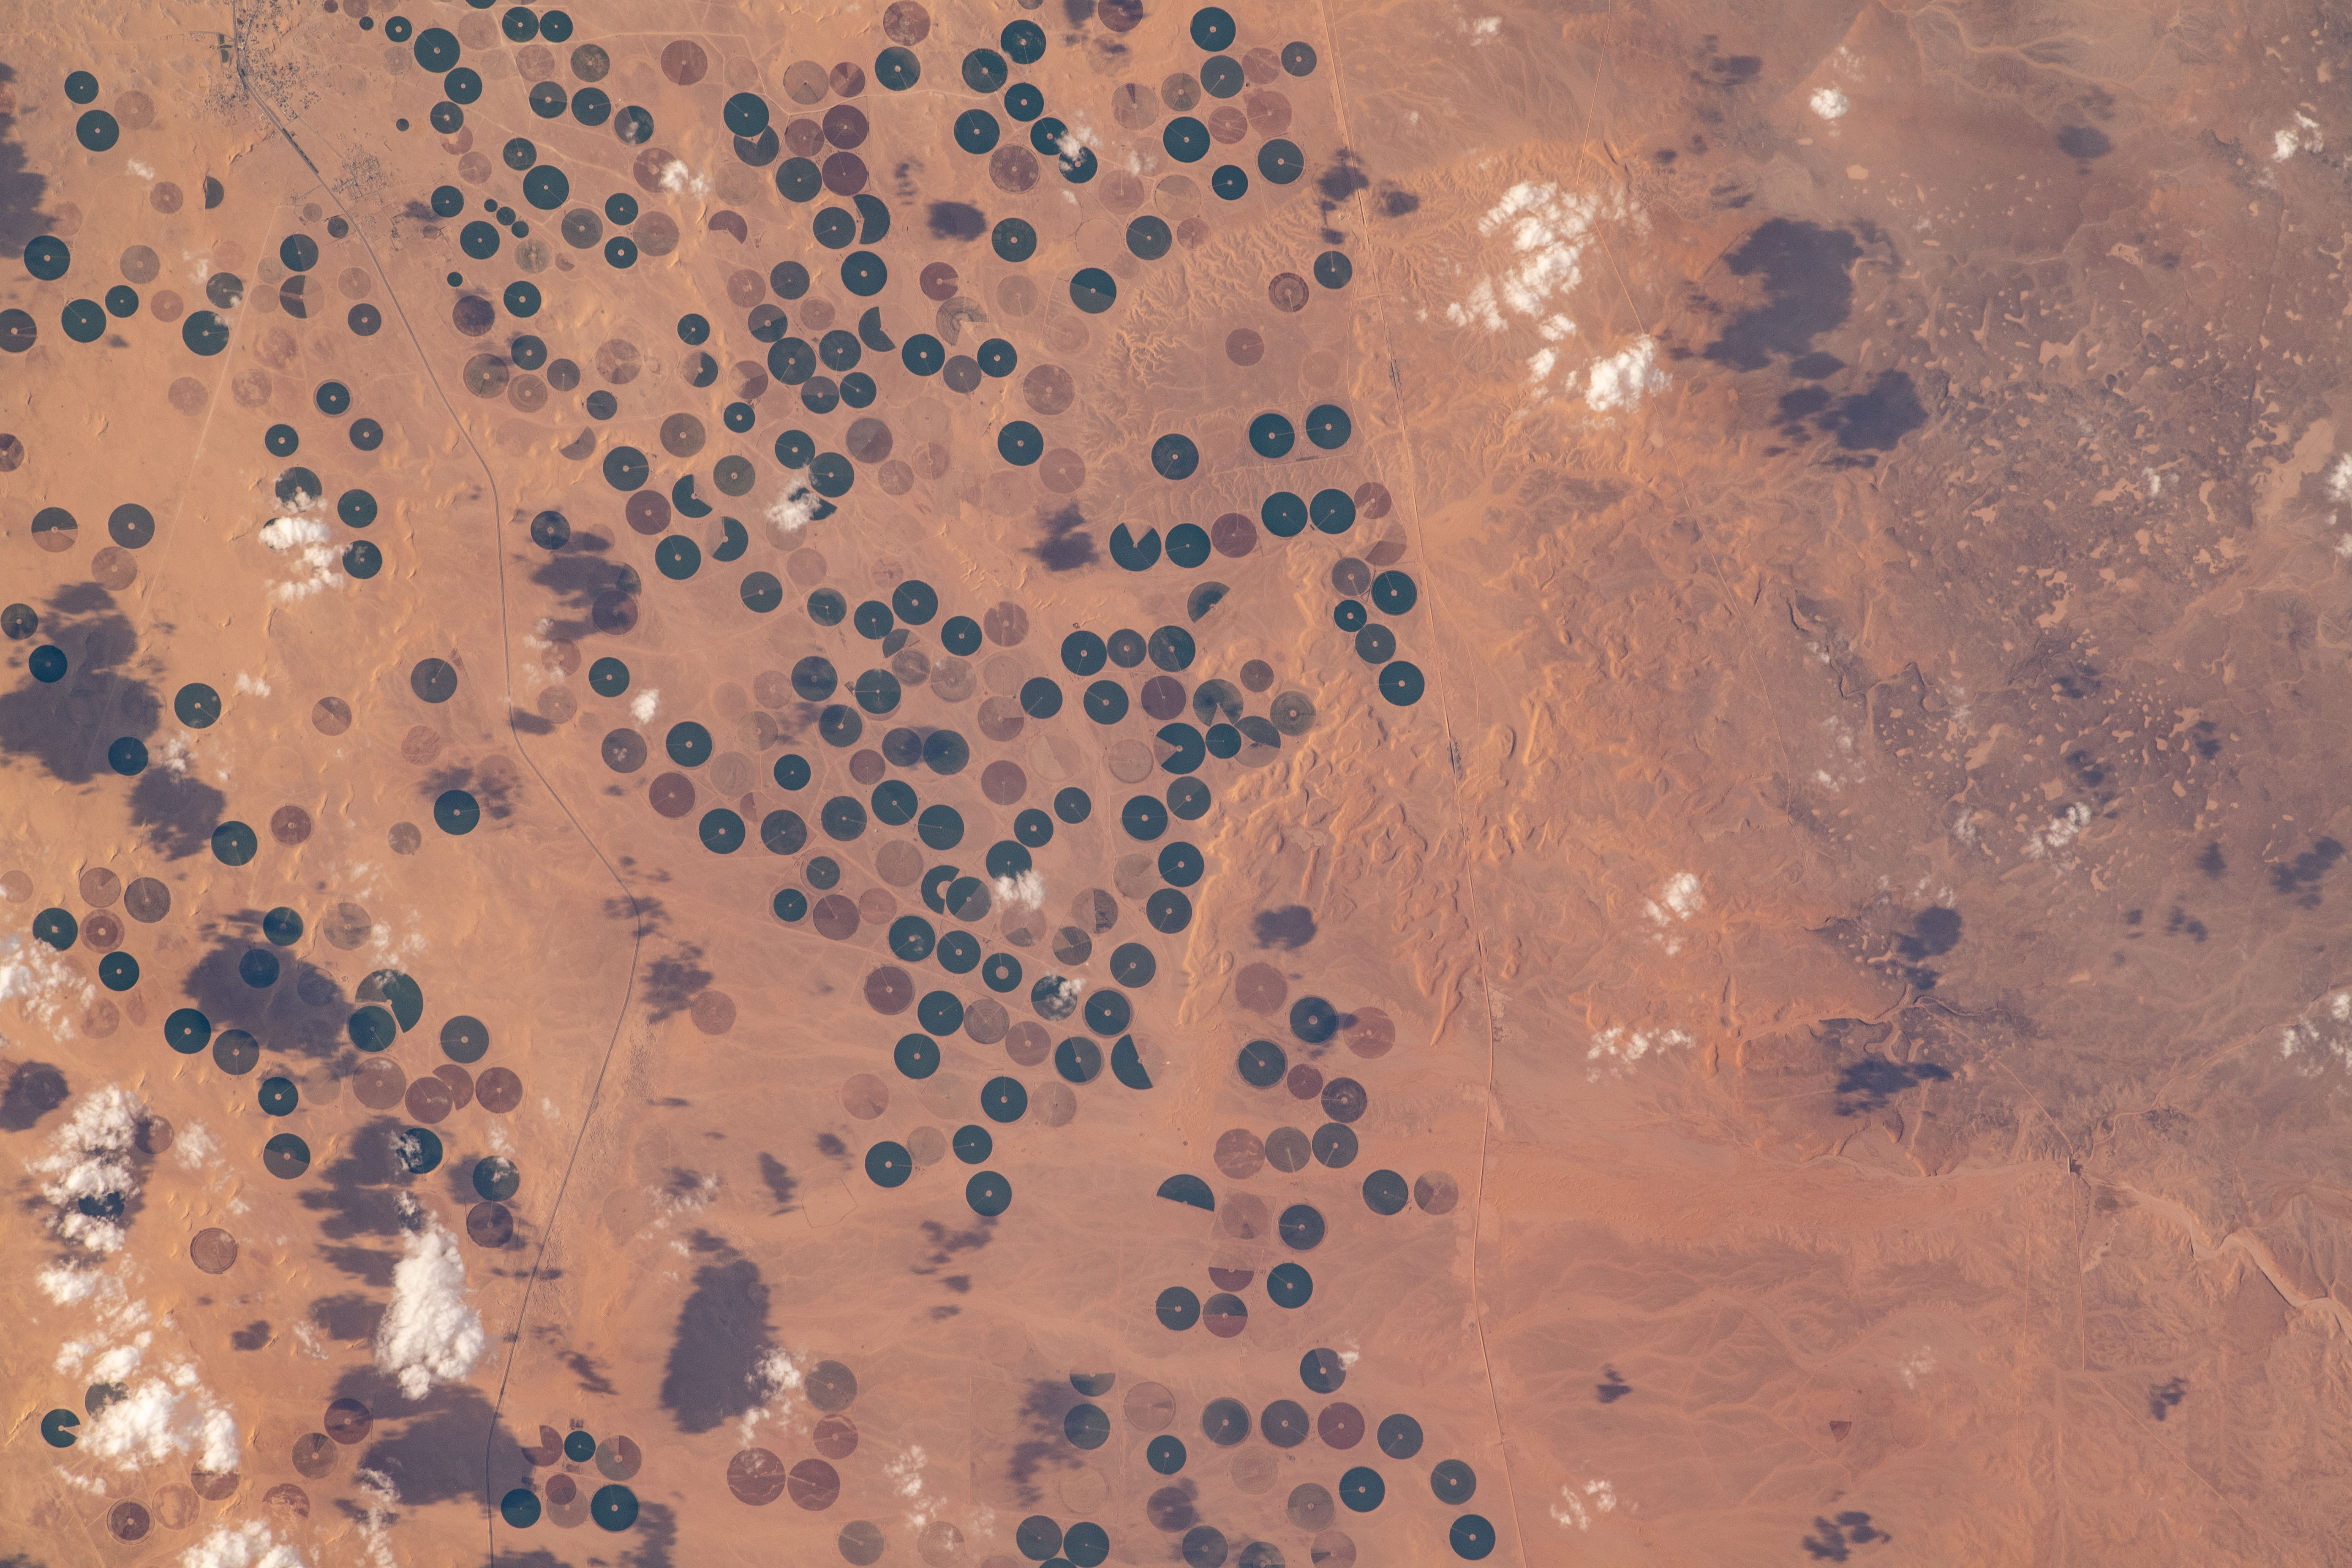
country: SAUDI ARABIA
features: AGRICULTURE, DESERT
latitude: 30.3
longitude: 39.0
